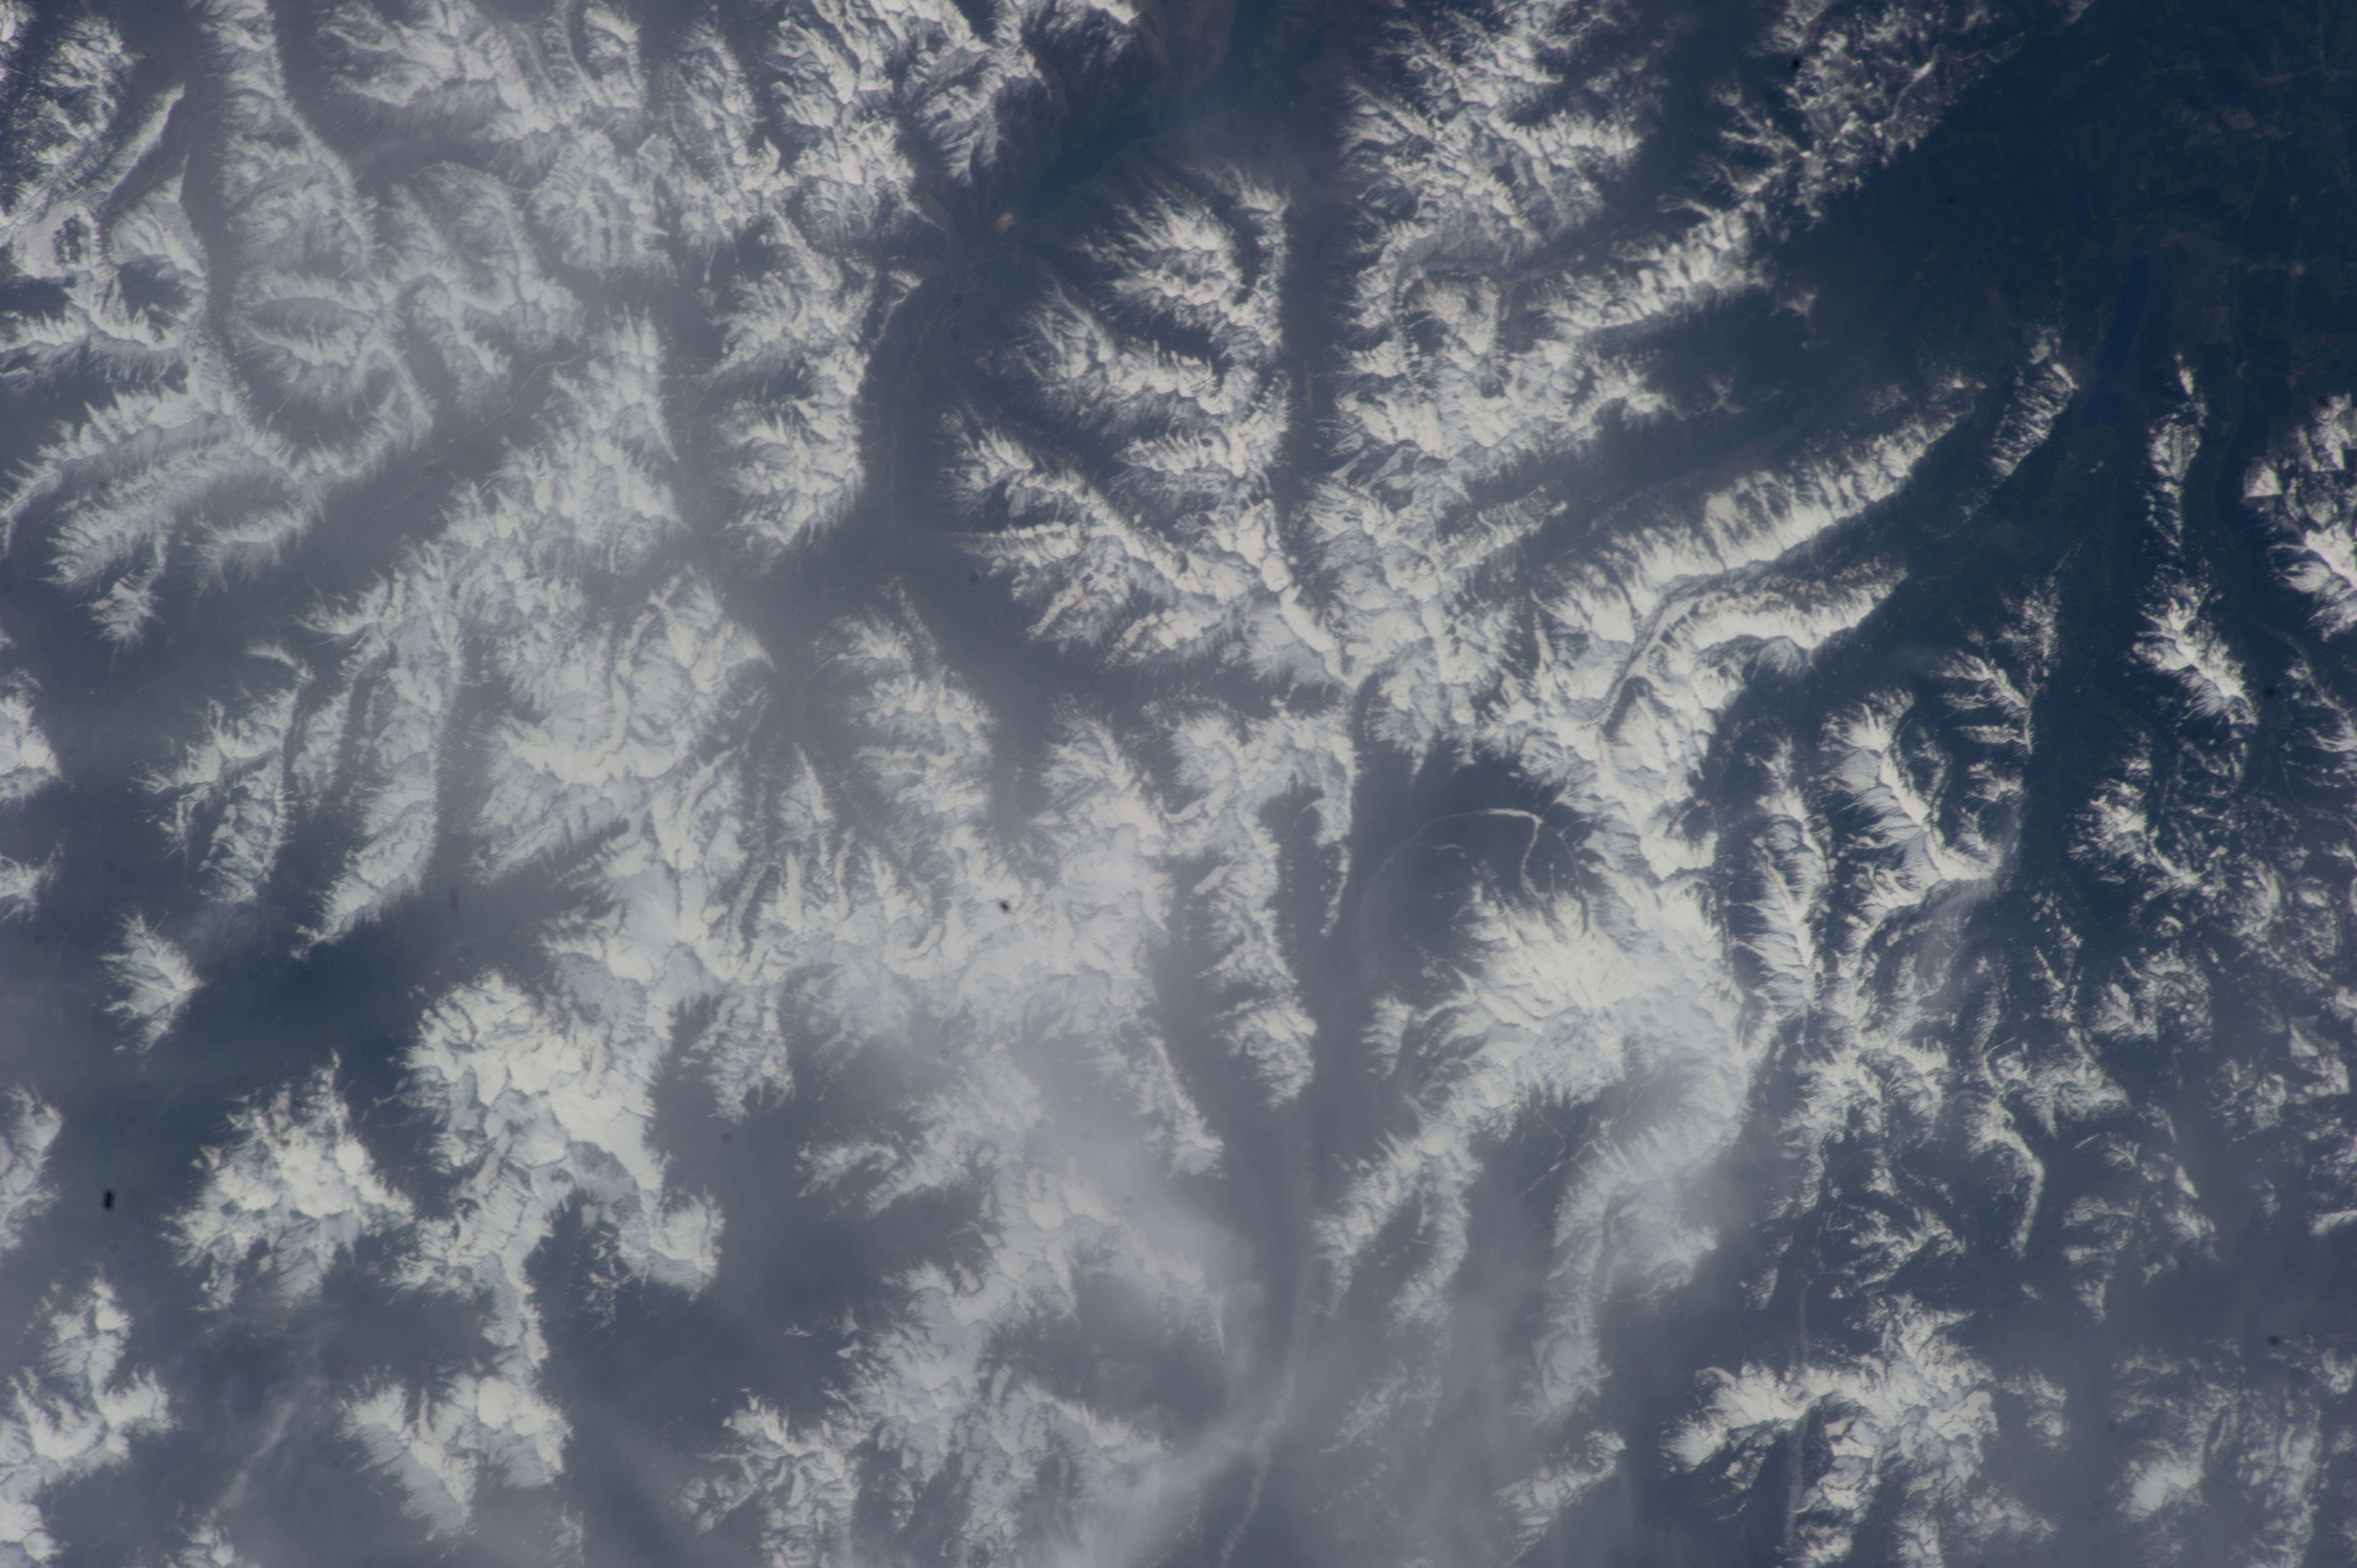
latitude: 48.3
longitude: -121.0
